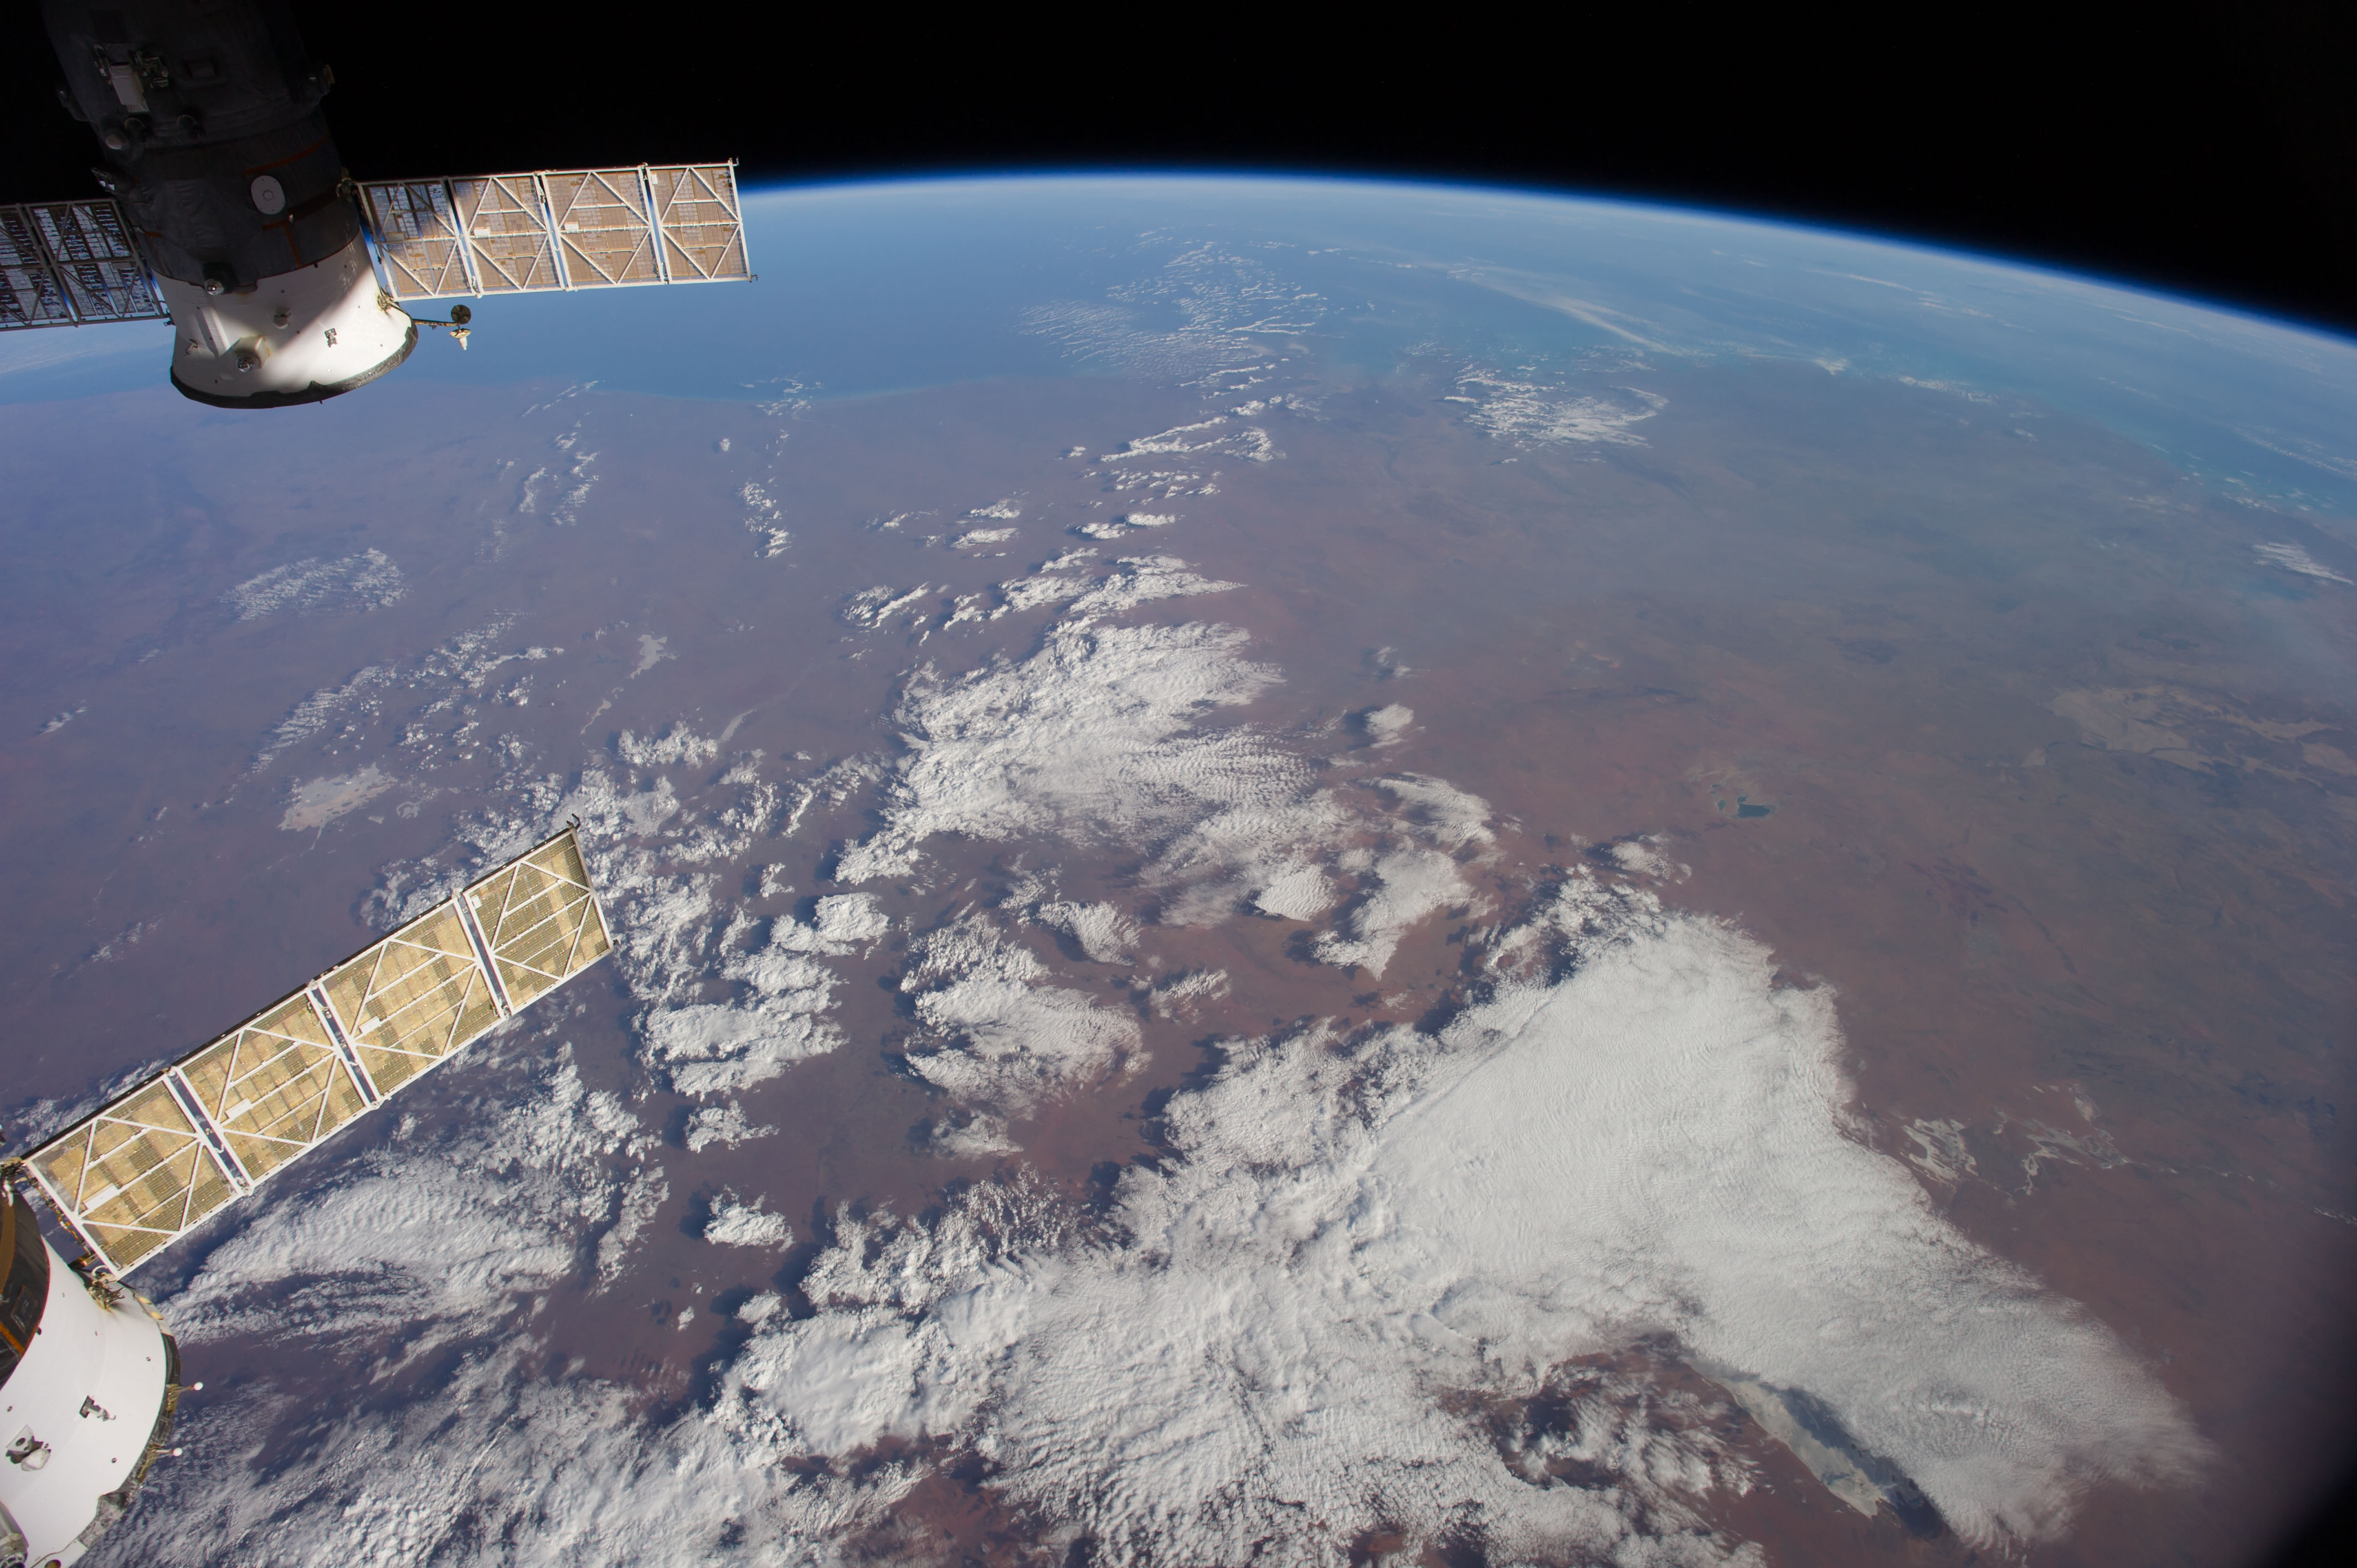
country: AUSTRALIA-WA
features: INDIAN O., L. GREGORY, L. MACKAY, GREAT SANDY DES., ATMOSPHERIC LIMB
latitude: -21.5
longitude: 125.5
